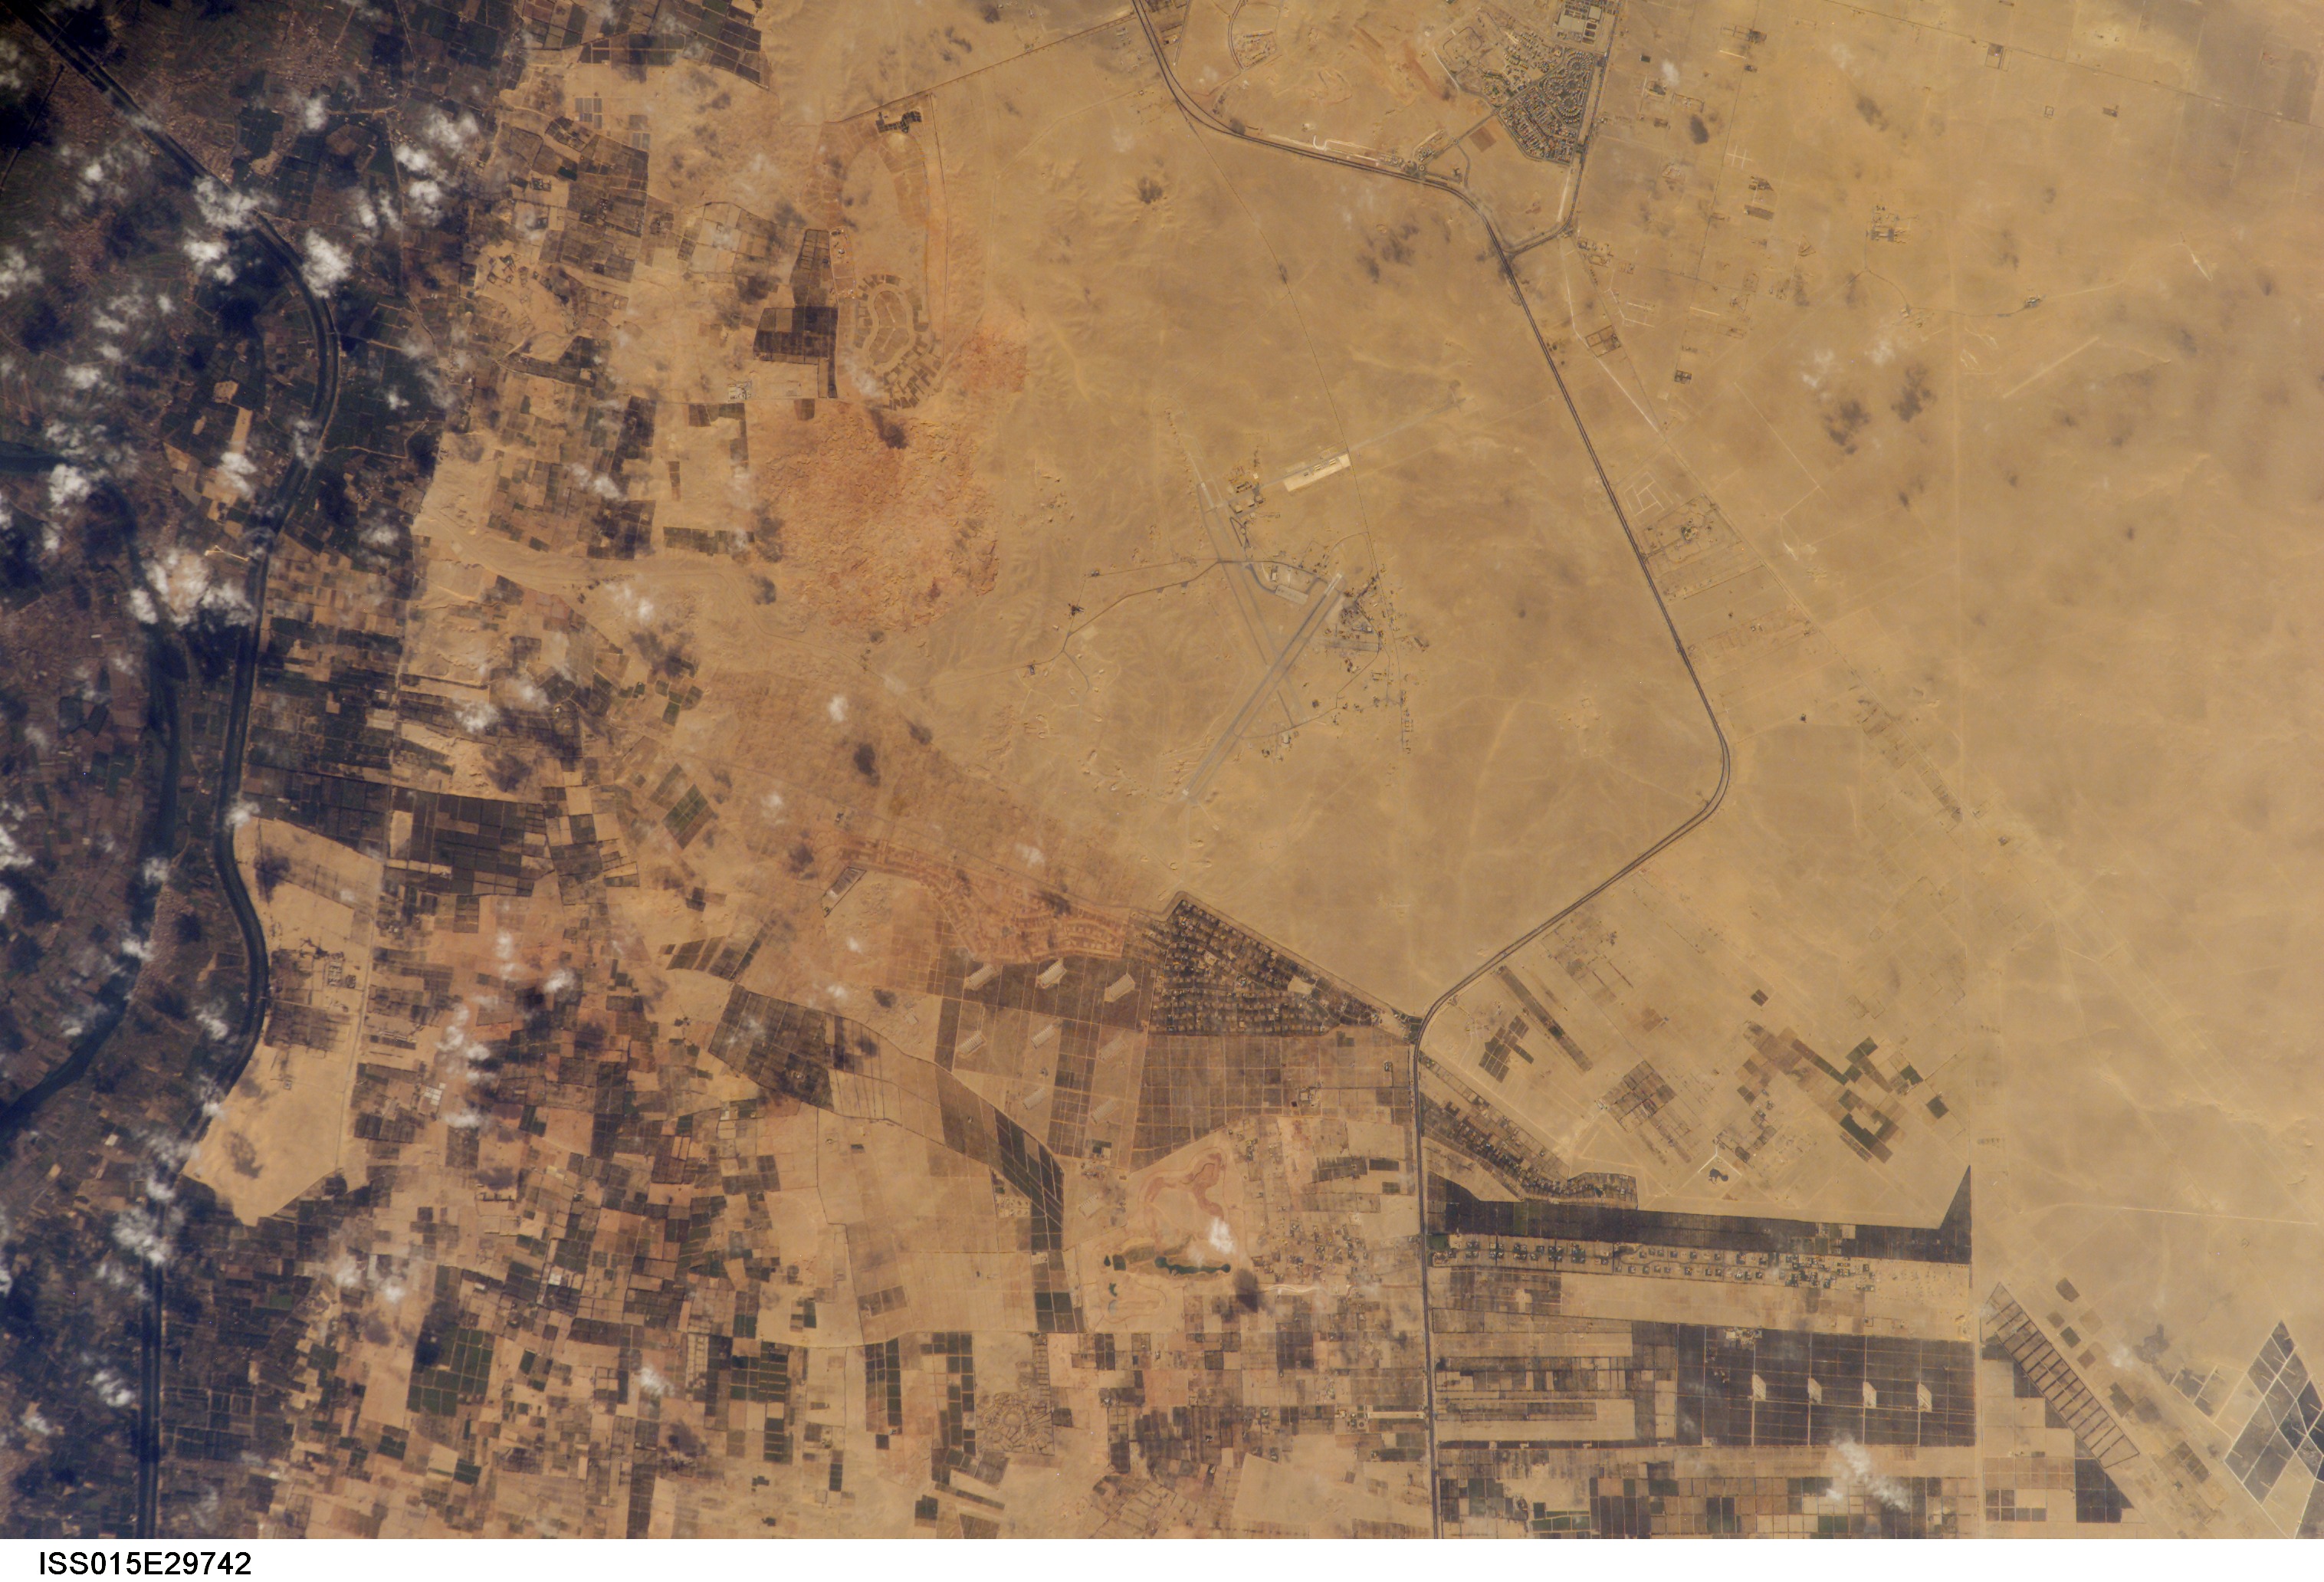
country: EGYPT
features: CAIRO WEST AIRPORT, AGR., R.
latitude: 30.2
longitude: 30.9
